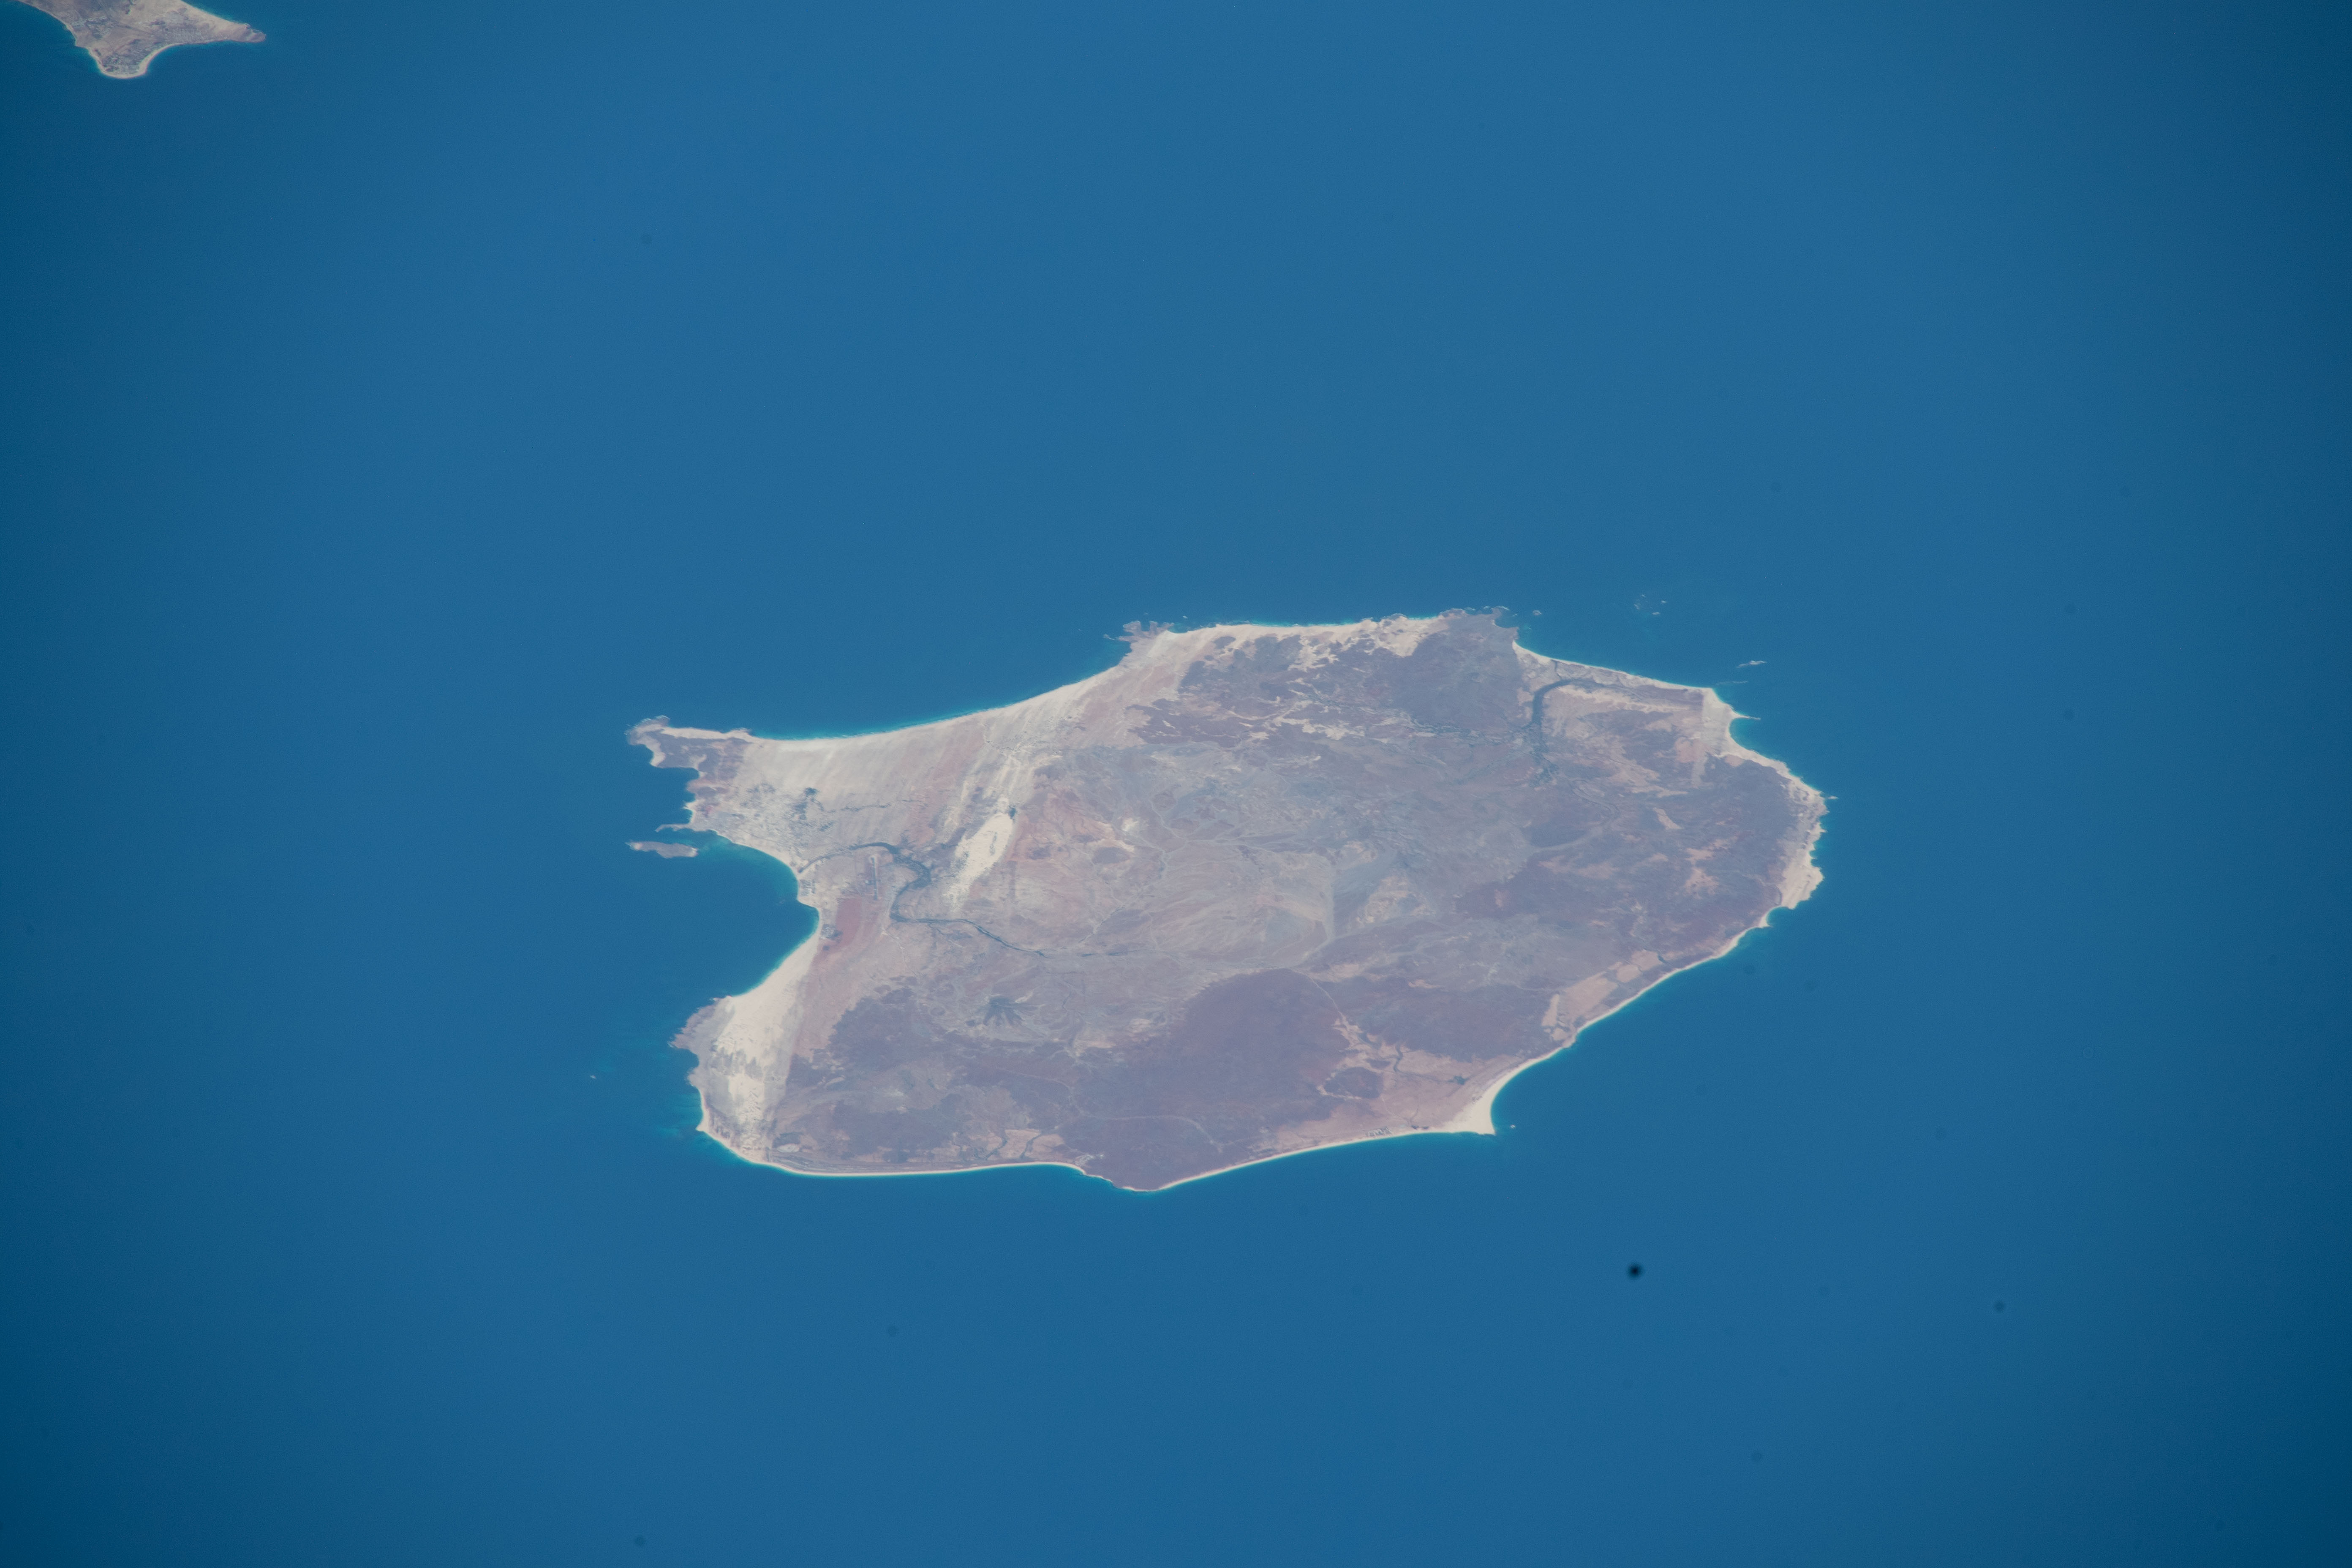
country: CAPE VERDE ISLANDS
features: BOA VISTA,CAPE VERDE
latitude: 16.1
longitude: -22.8
